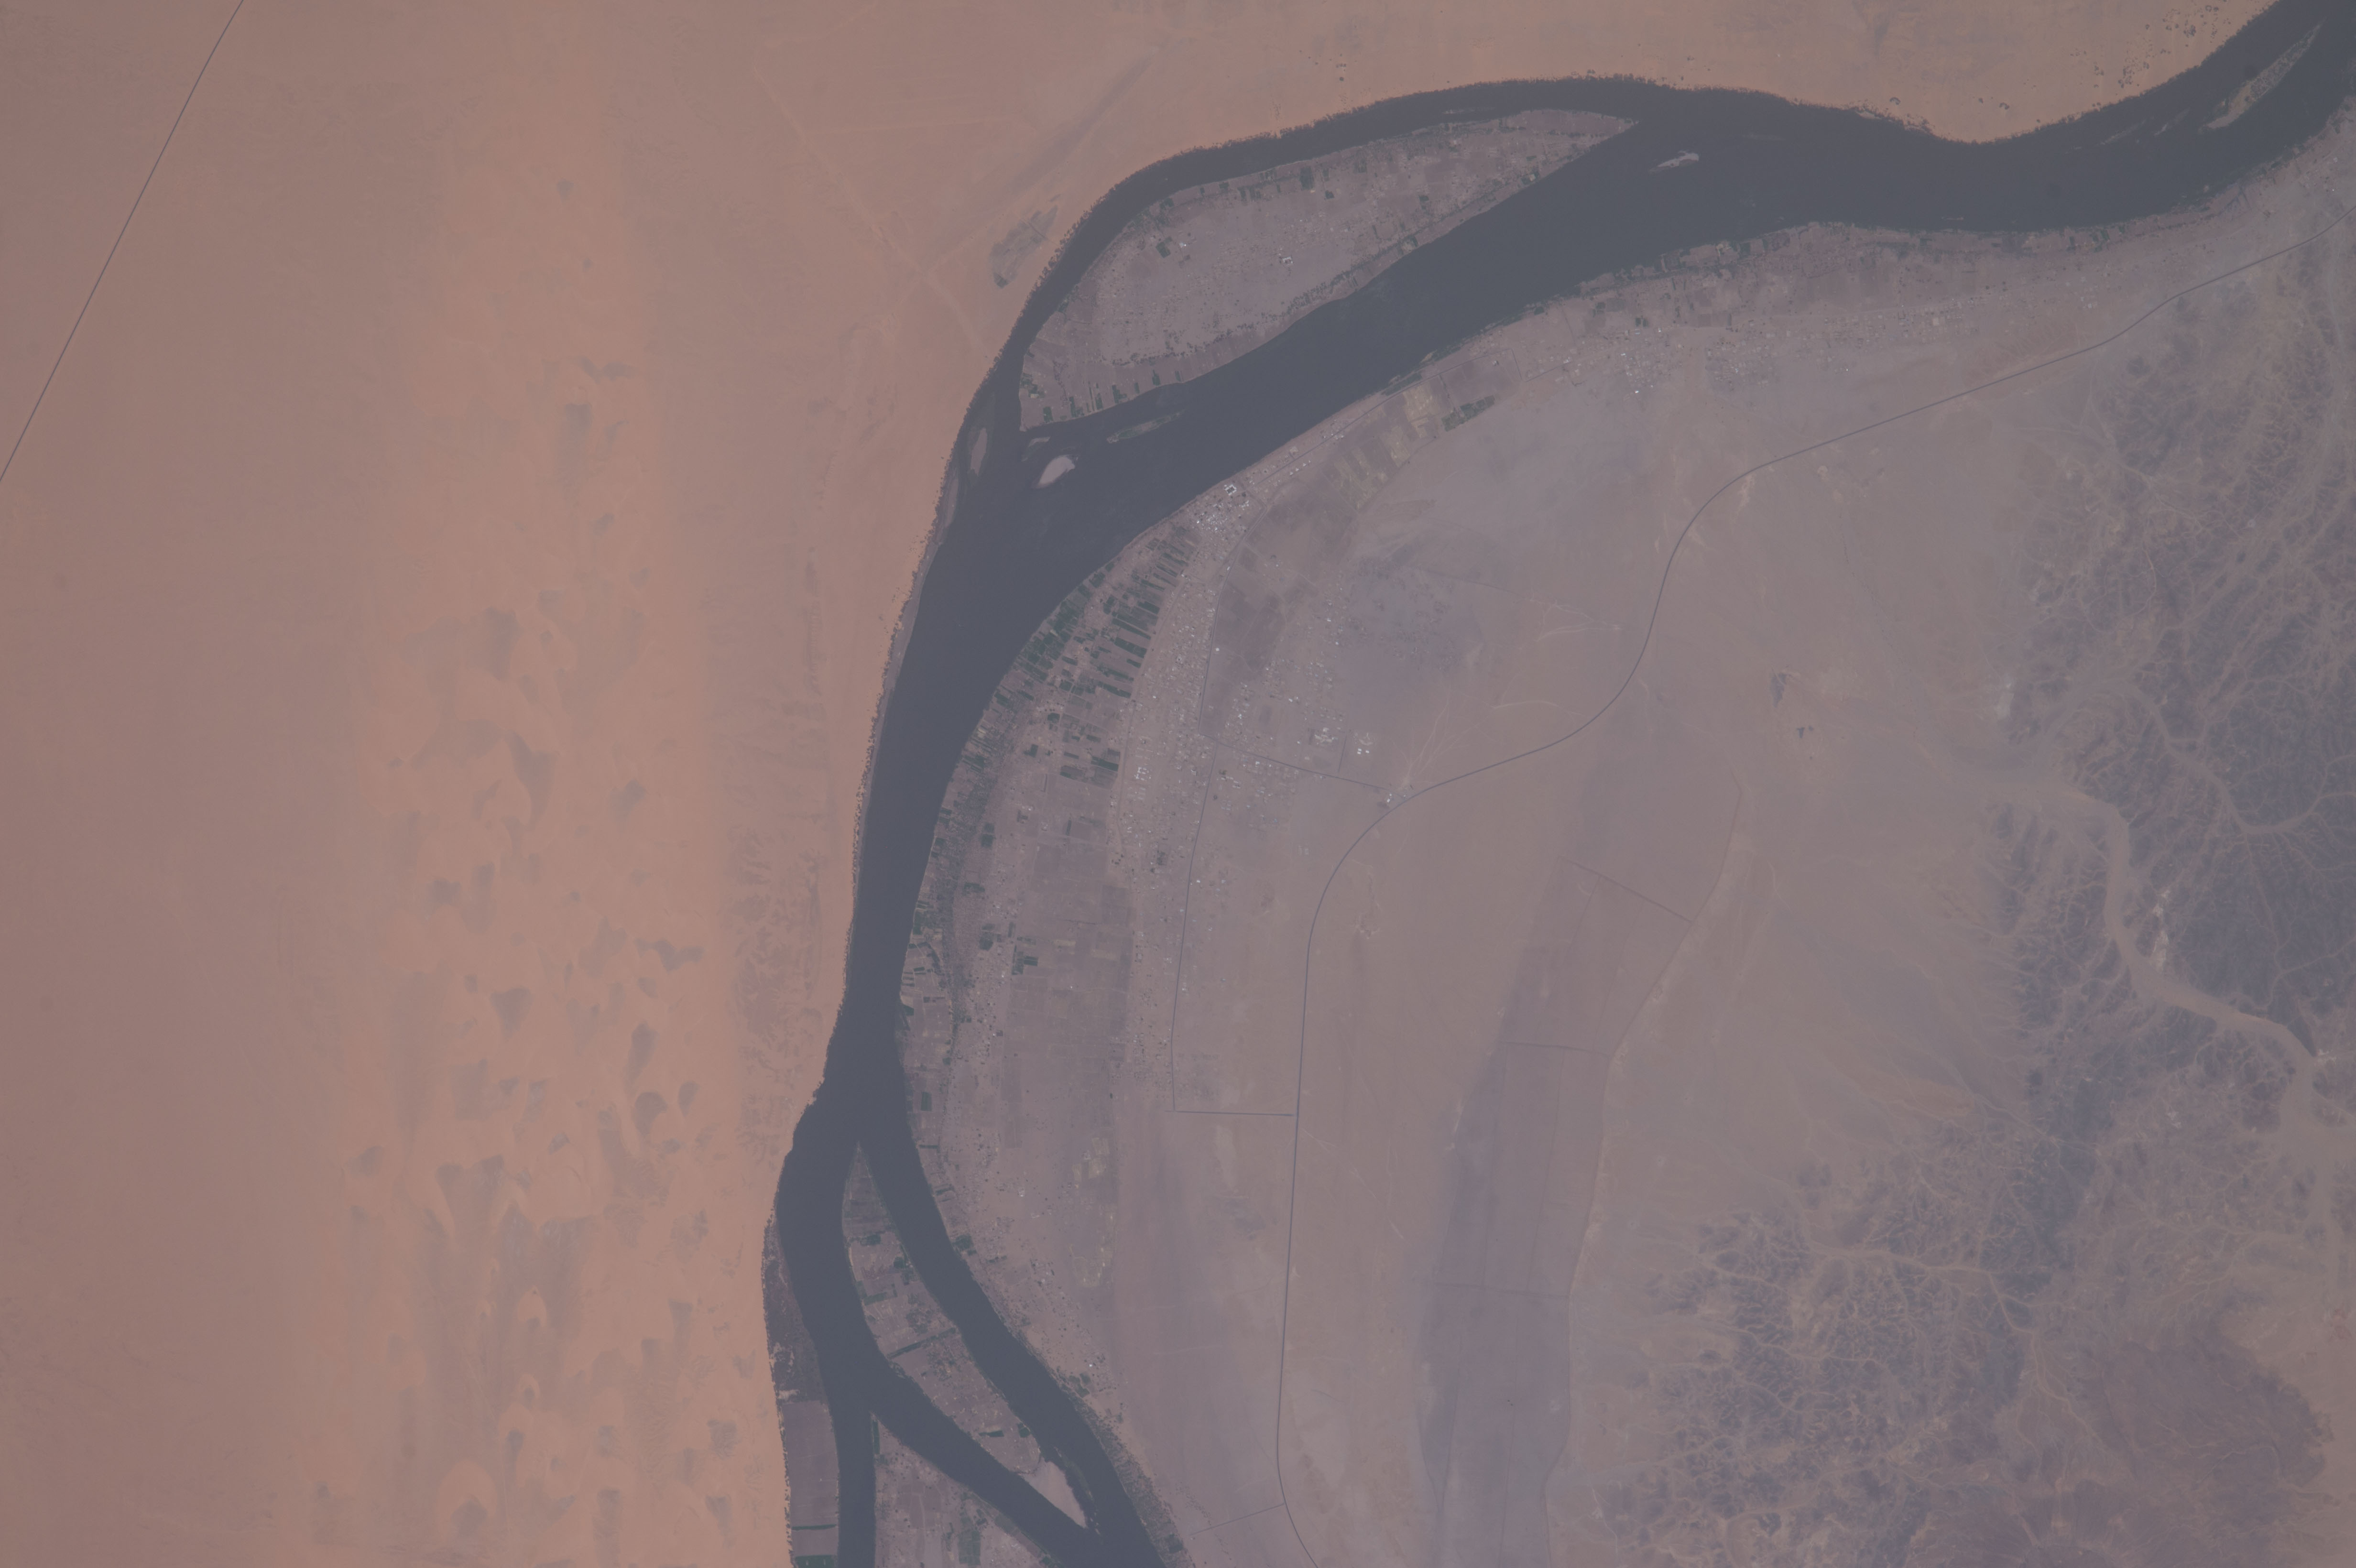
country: SUDAN
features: NUBIAN DESERT, NILE RIVER, NORTHERN, ABRI
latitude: 20.8
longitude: 30.3
